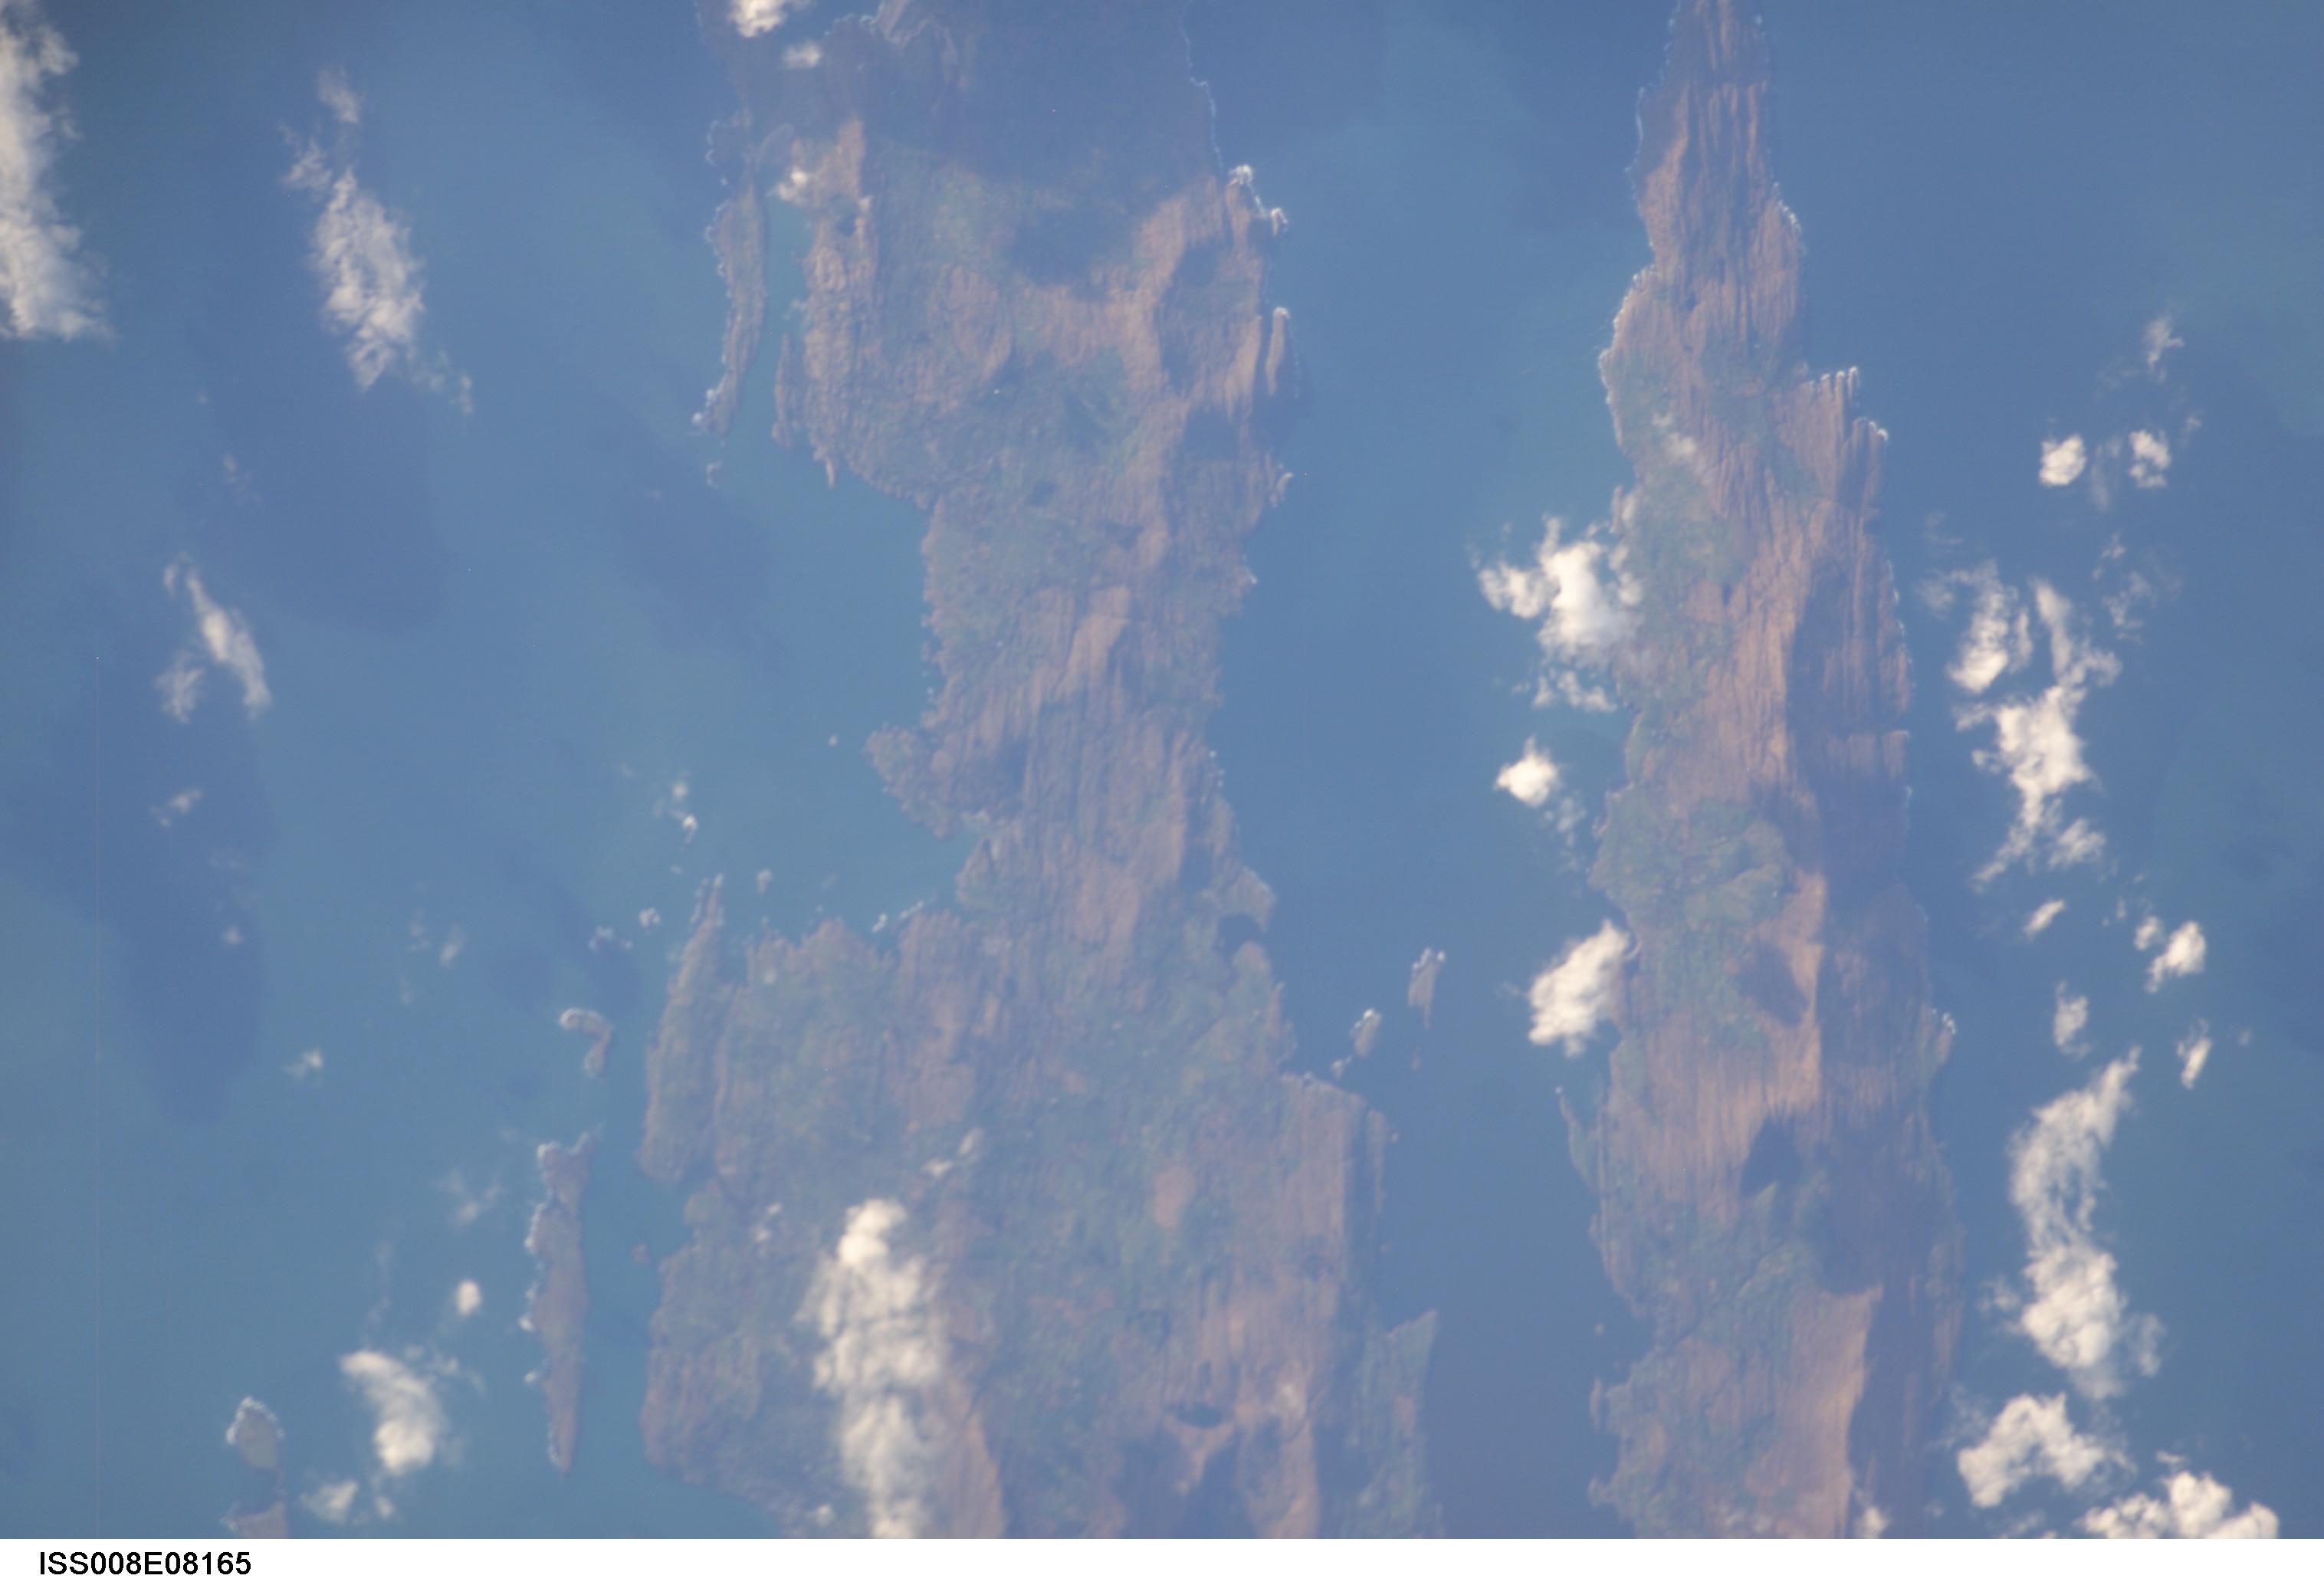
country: IRELAND
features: DURSEY ISLAND
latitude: 51.5
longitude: -9.9
